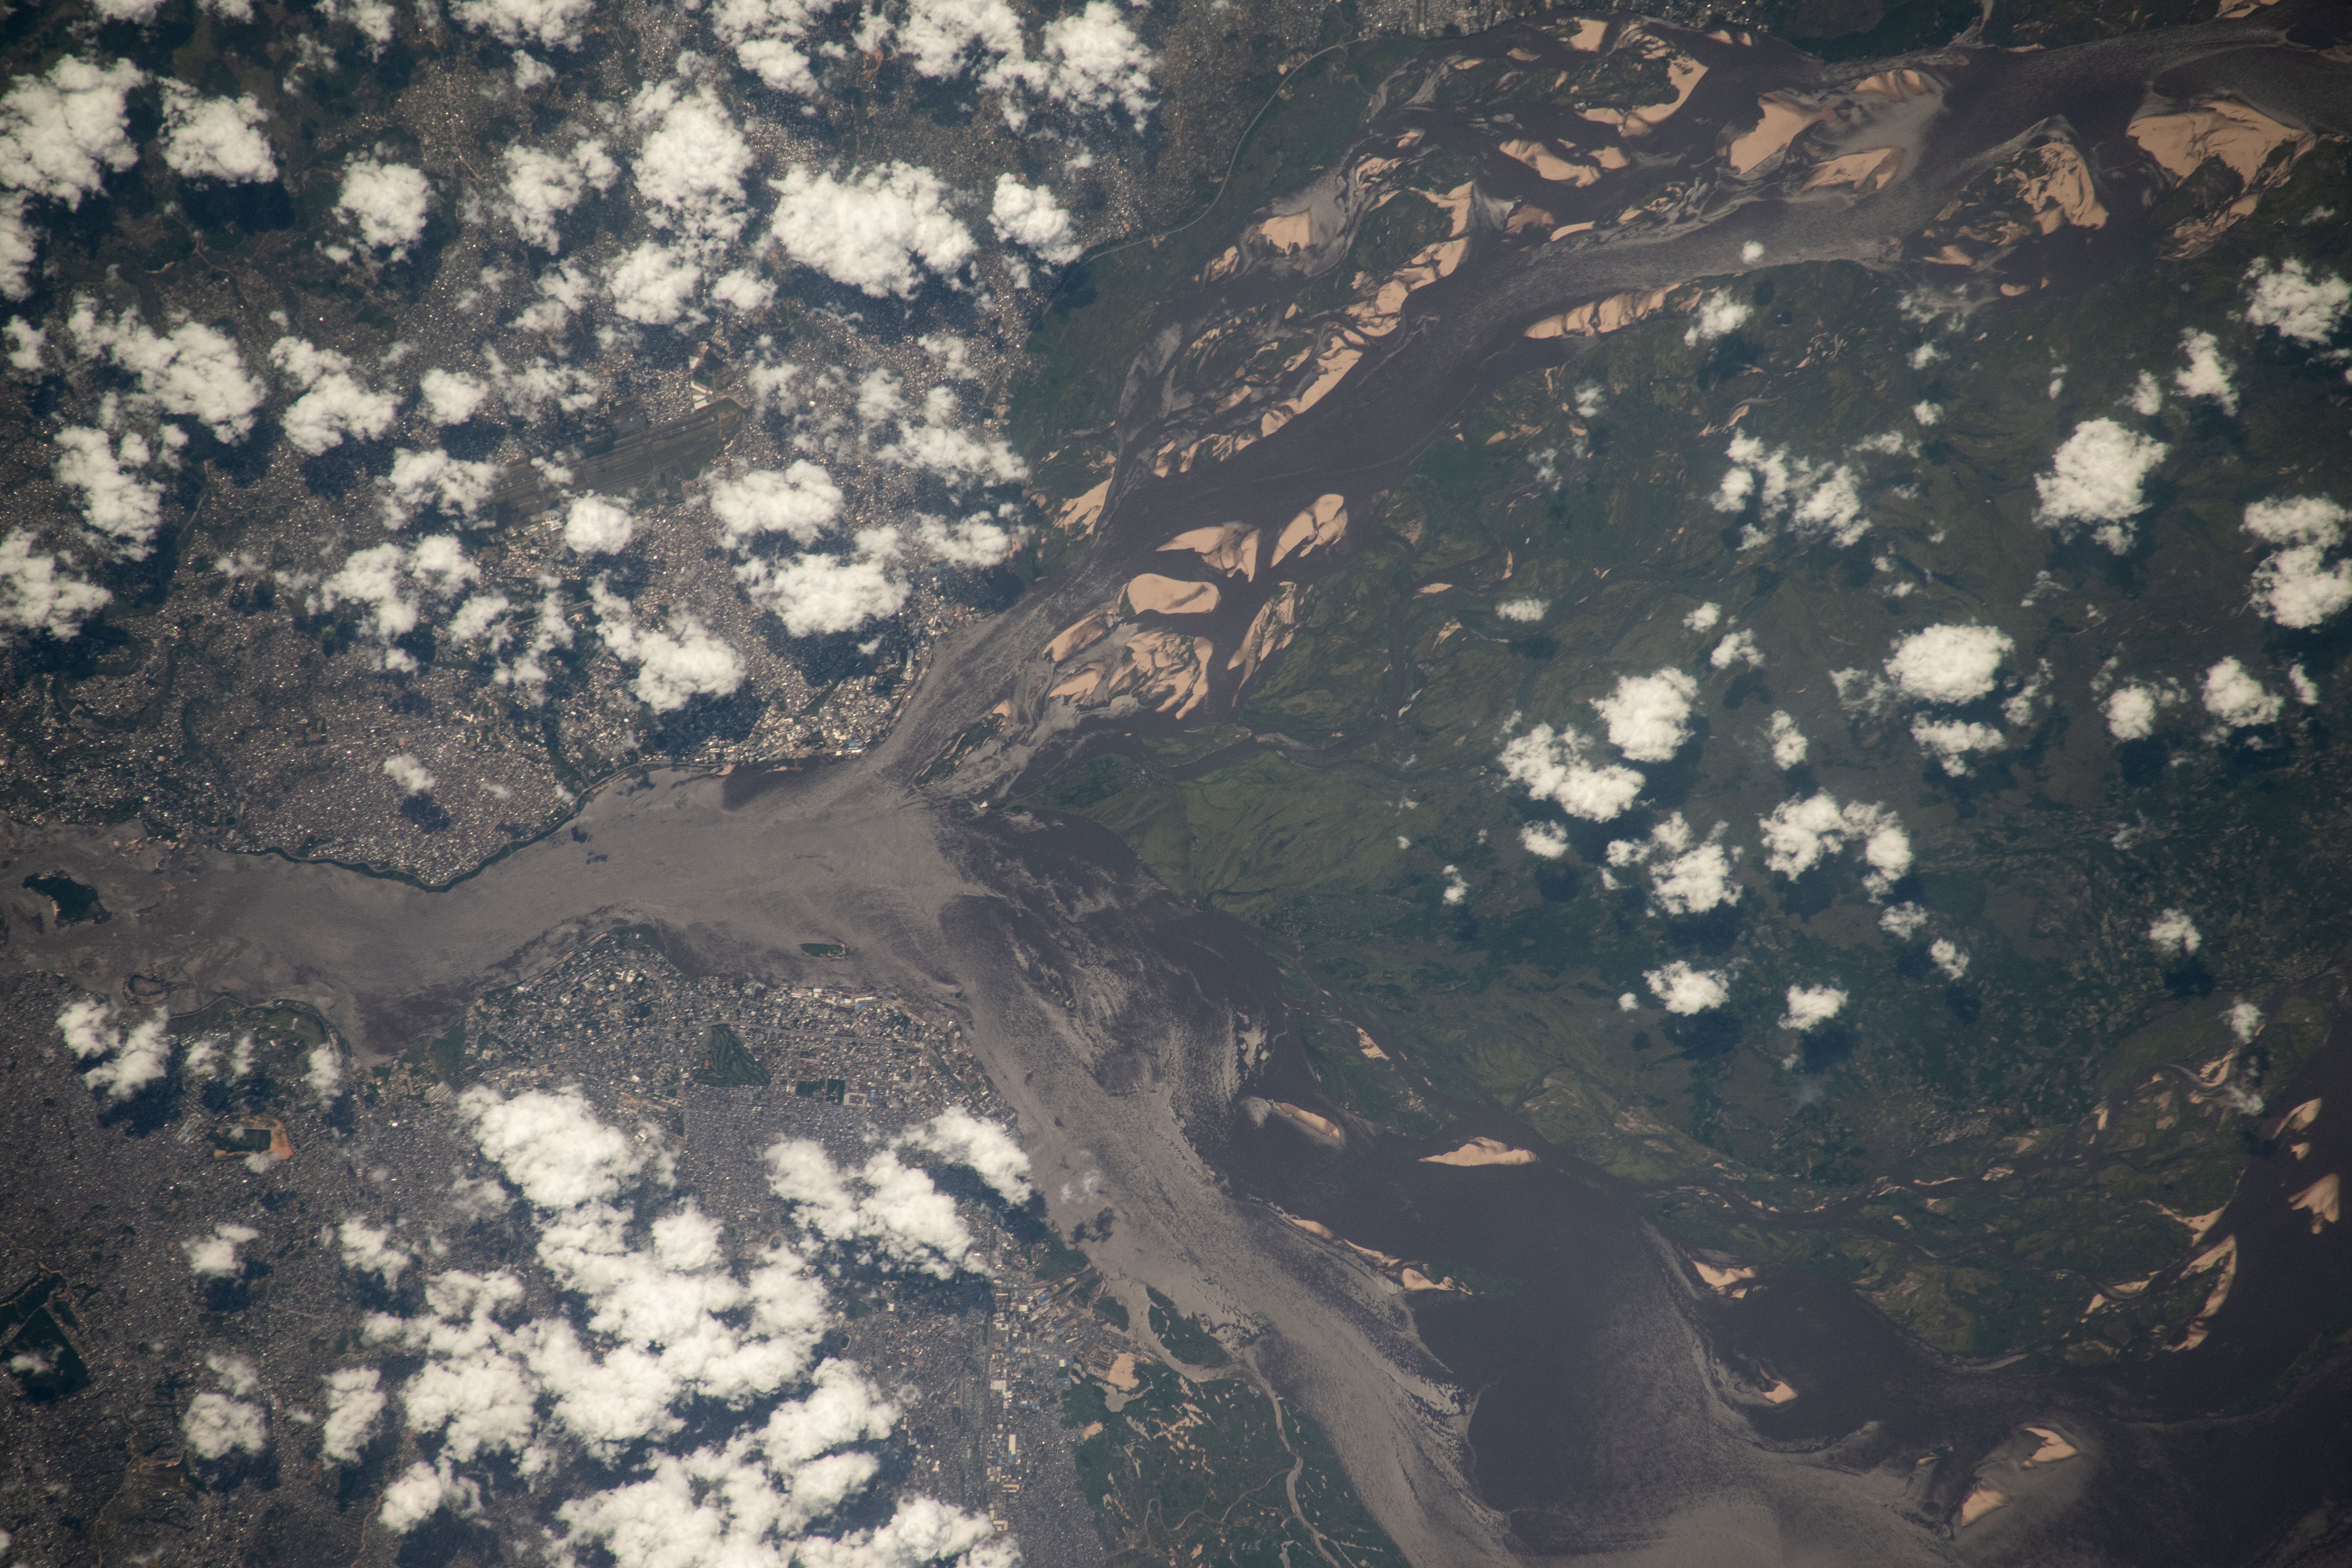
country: CONGO
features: BRAZZAVILLE, CITY OF BRAZZAVILLE, CITY OF KINSHASA, CONGO RIVER, KINSHASA
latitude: -4.3
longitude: 15.3
